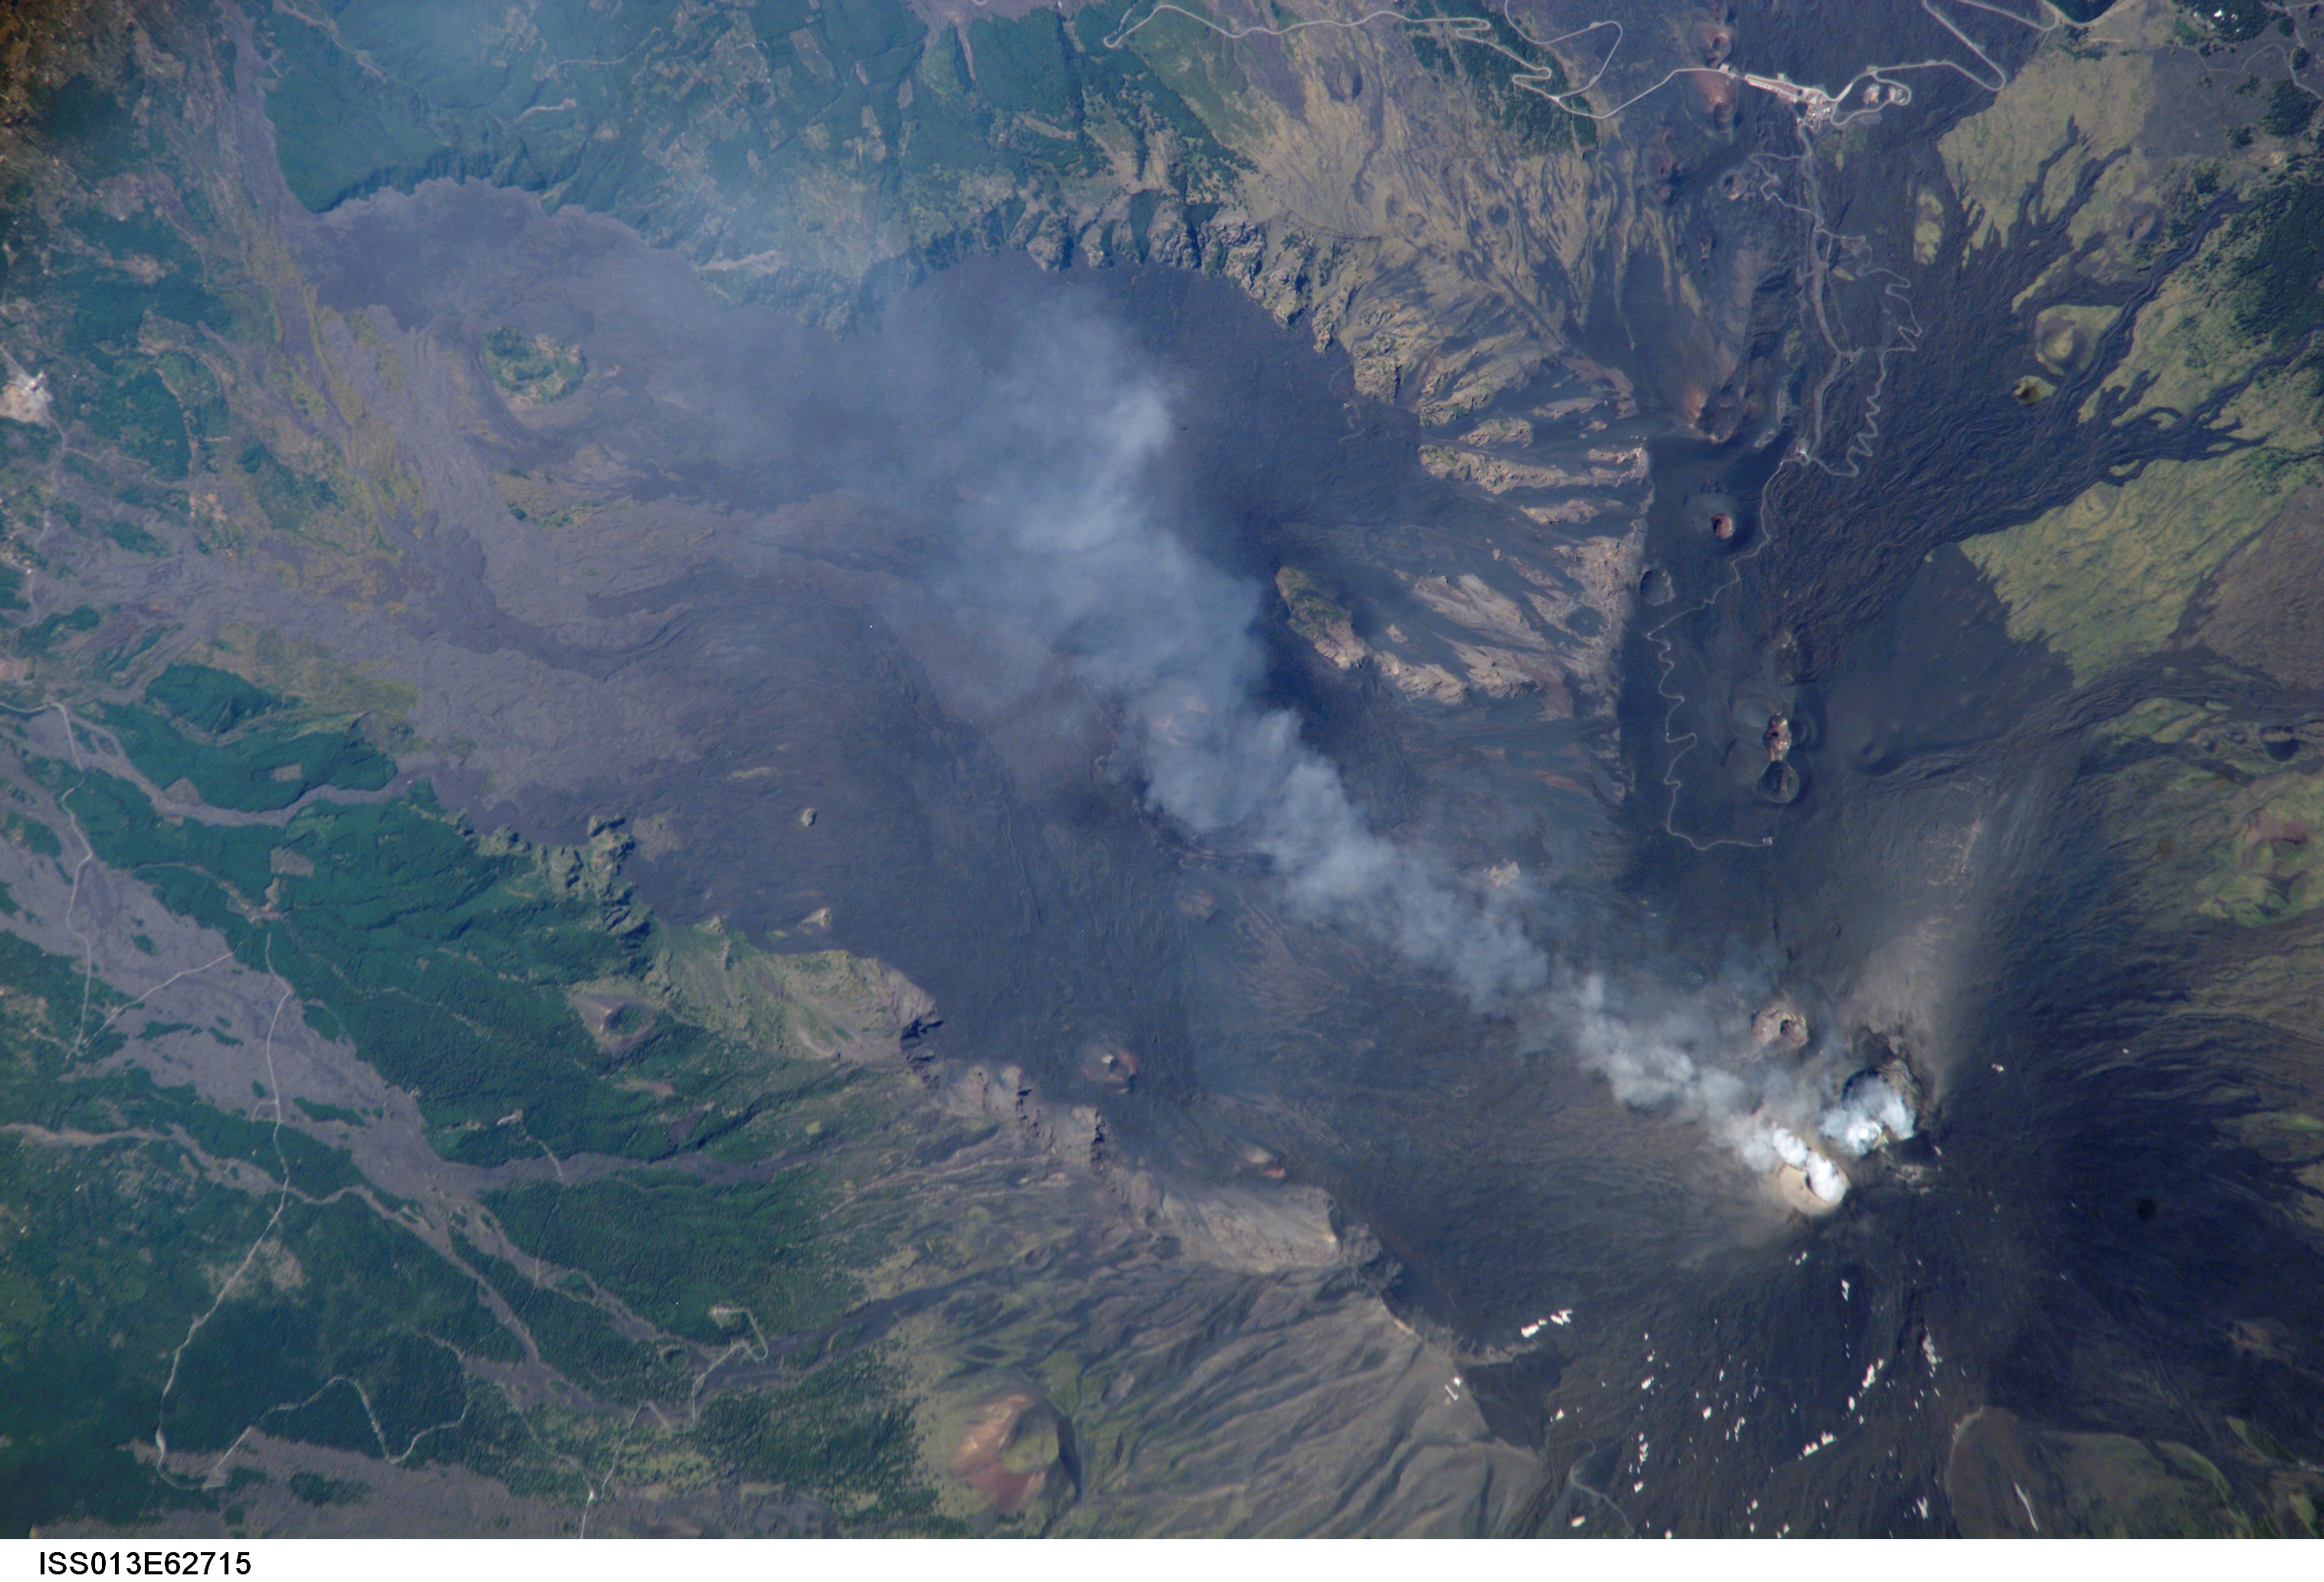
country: SICILY
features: MT. ETNA VOL., PLUMES, SE. FLANK
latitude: 37.7
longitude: 15.1
